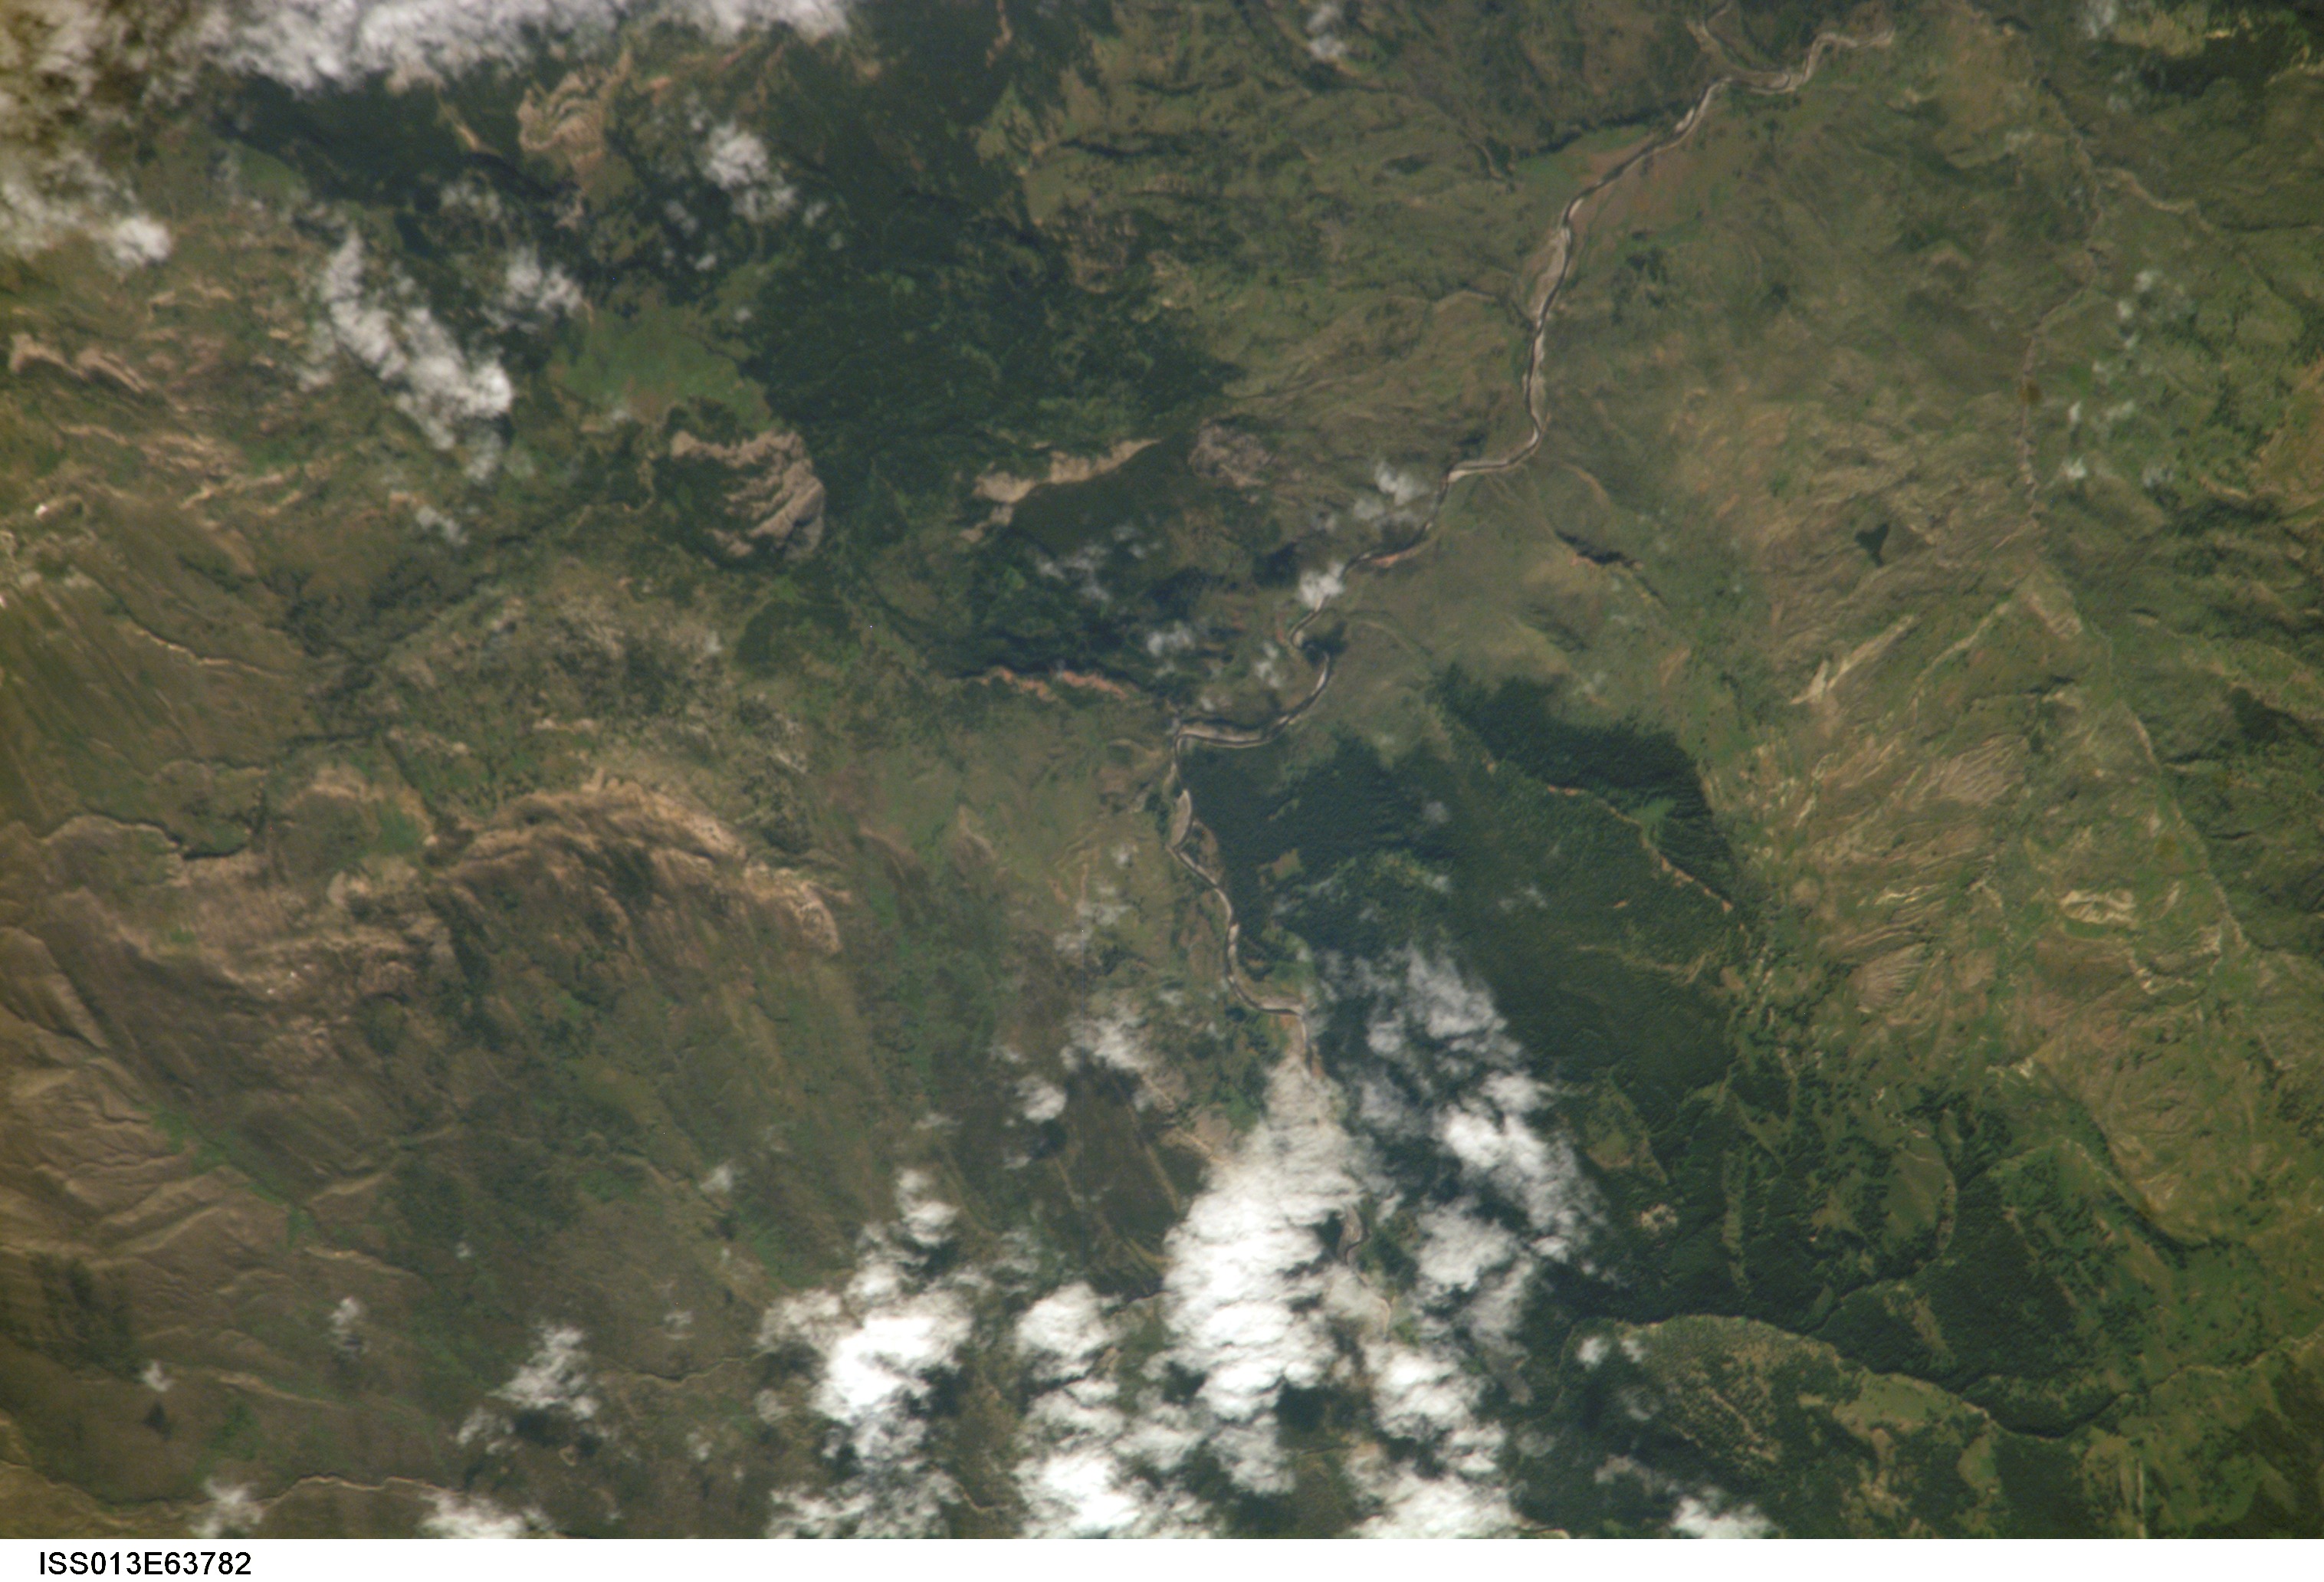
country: USA-WYOMING
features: RED CREEK, SNAKE RIVER
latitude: 44.2
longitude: -110.5
